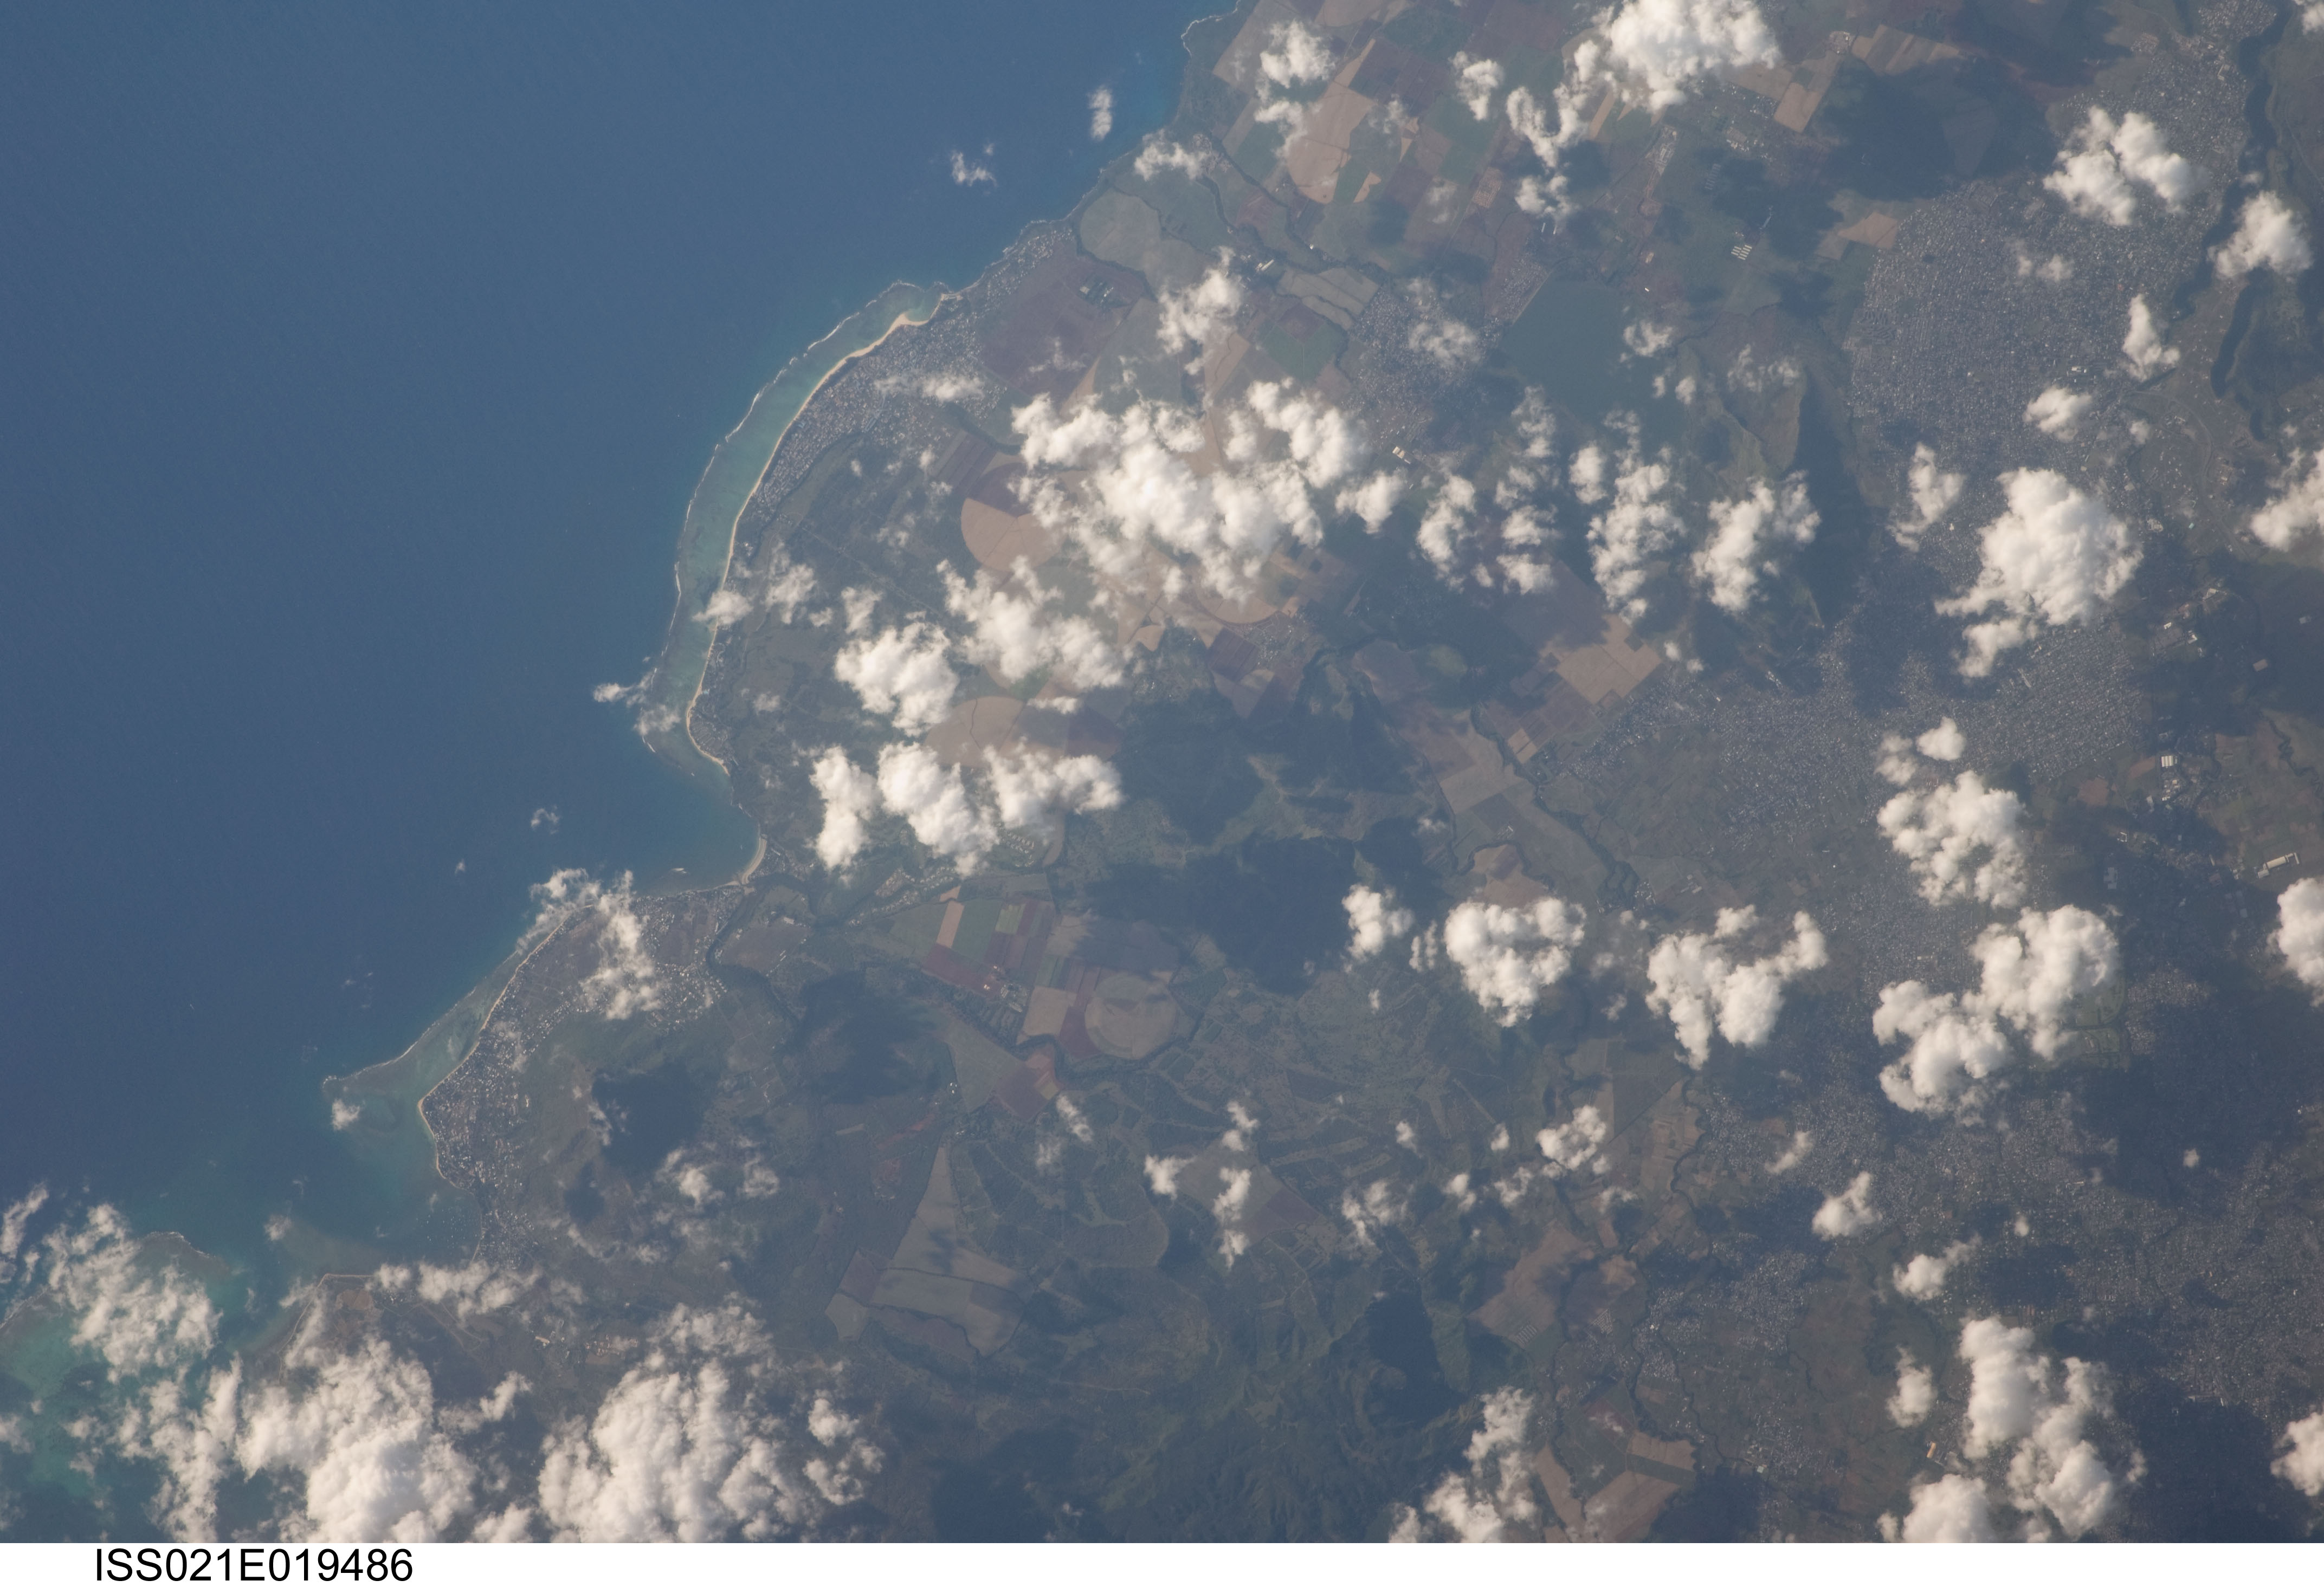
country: MAURITIUS
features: W. COAST, REEFS, AGR., BEAU BASSIN, ROSE HILL, OUATRE BORNES
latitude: -20.3
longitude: 57.4
